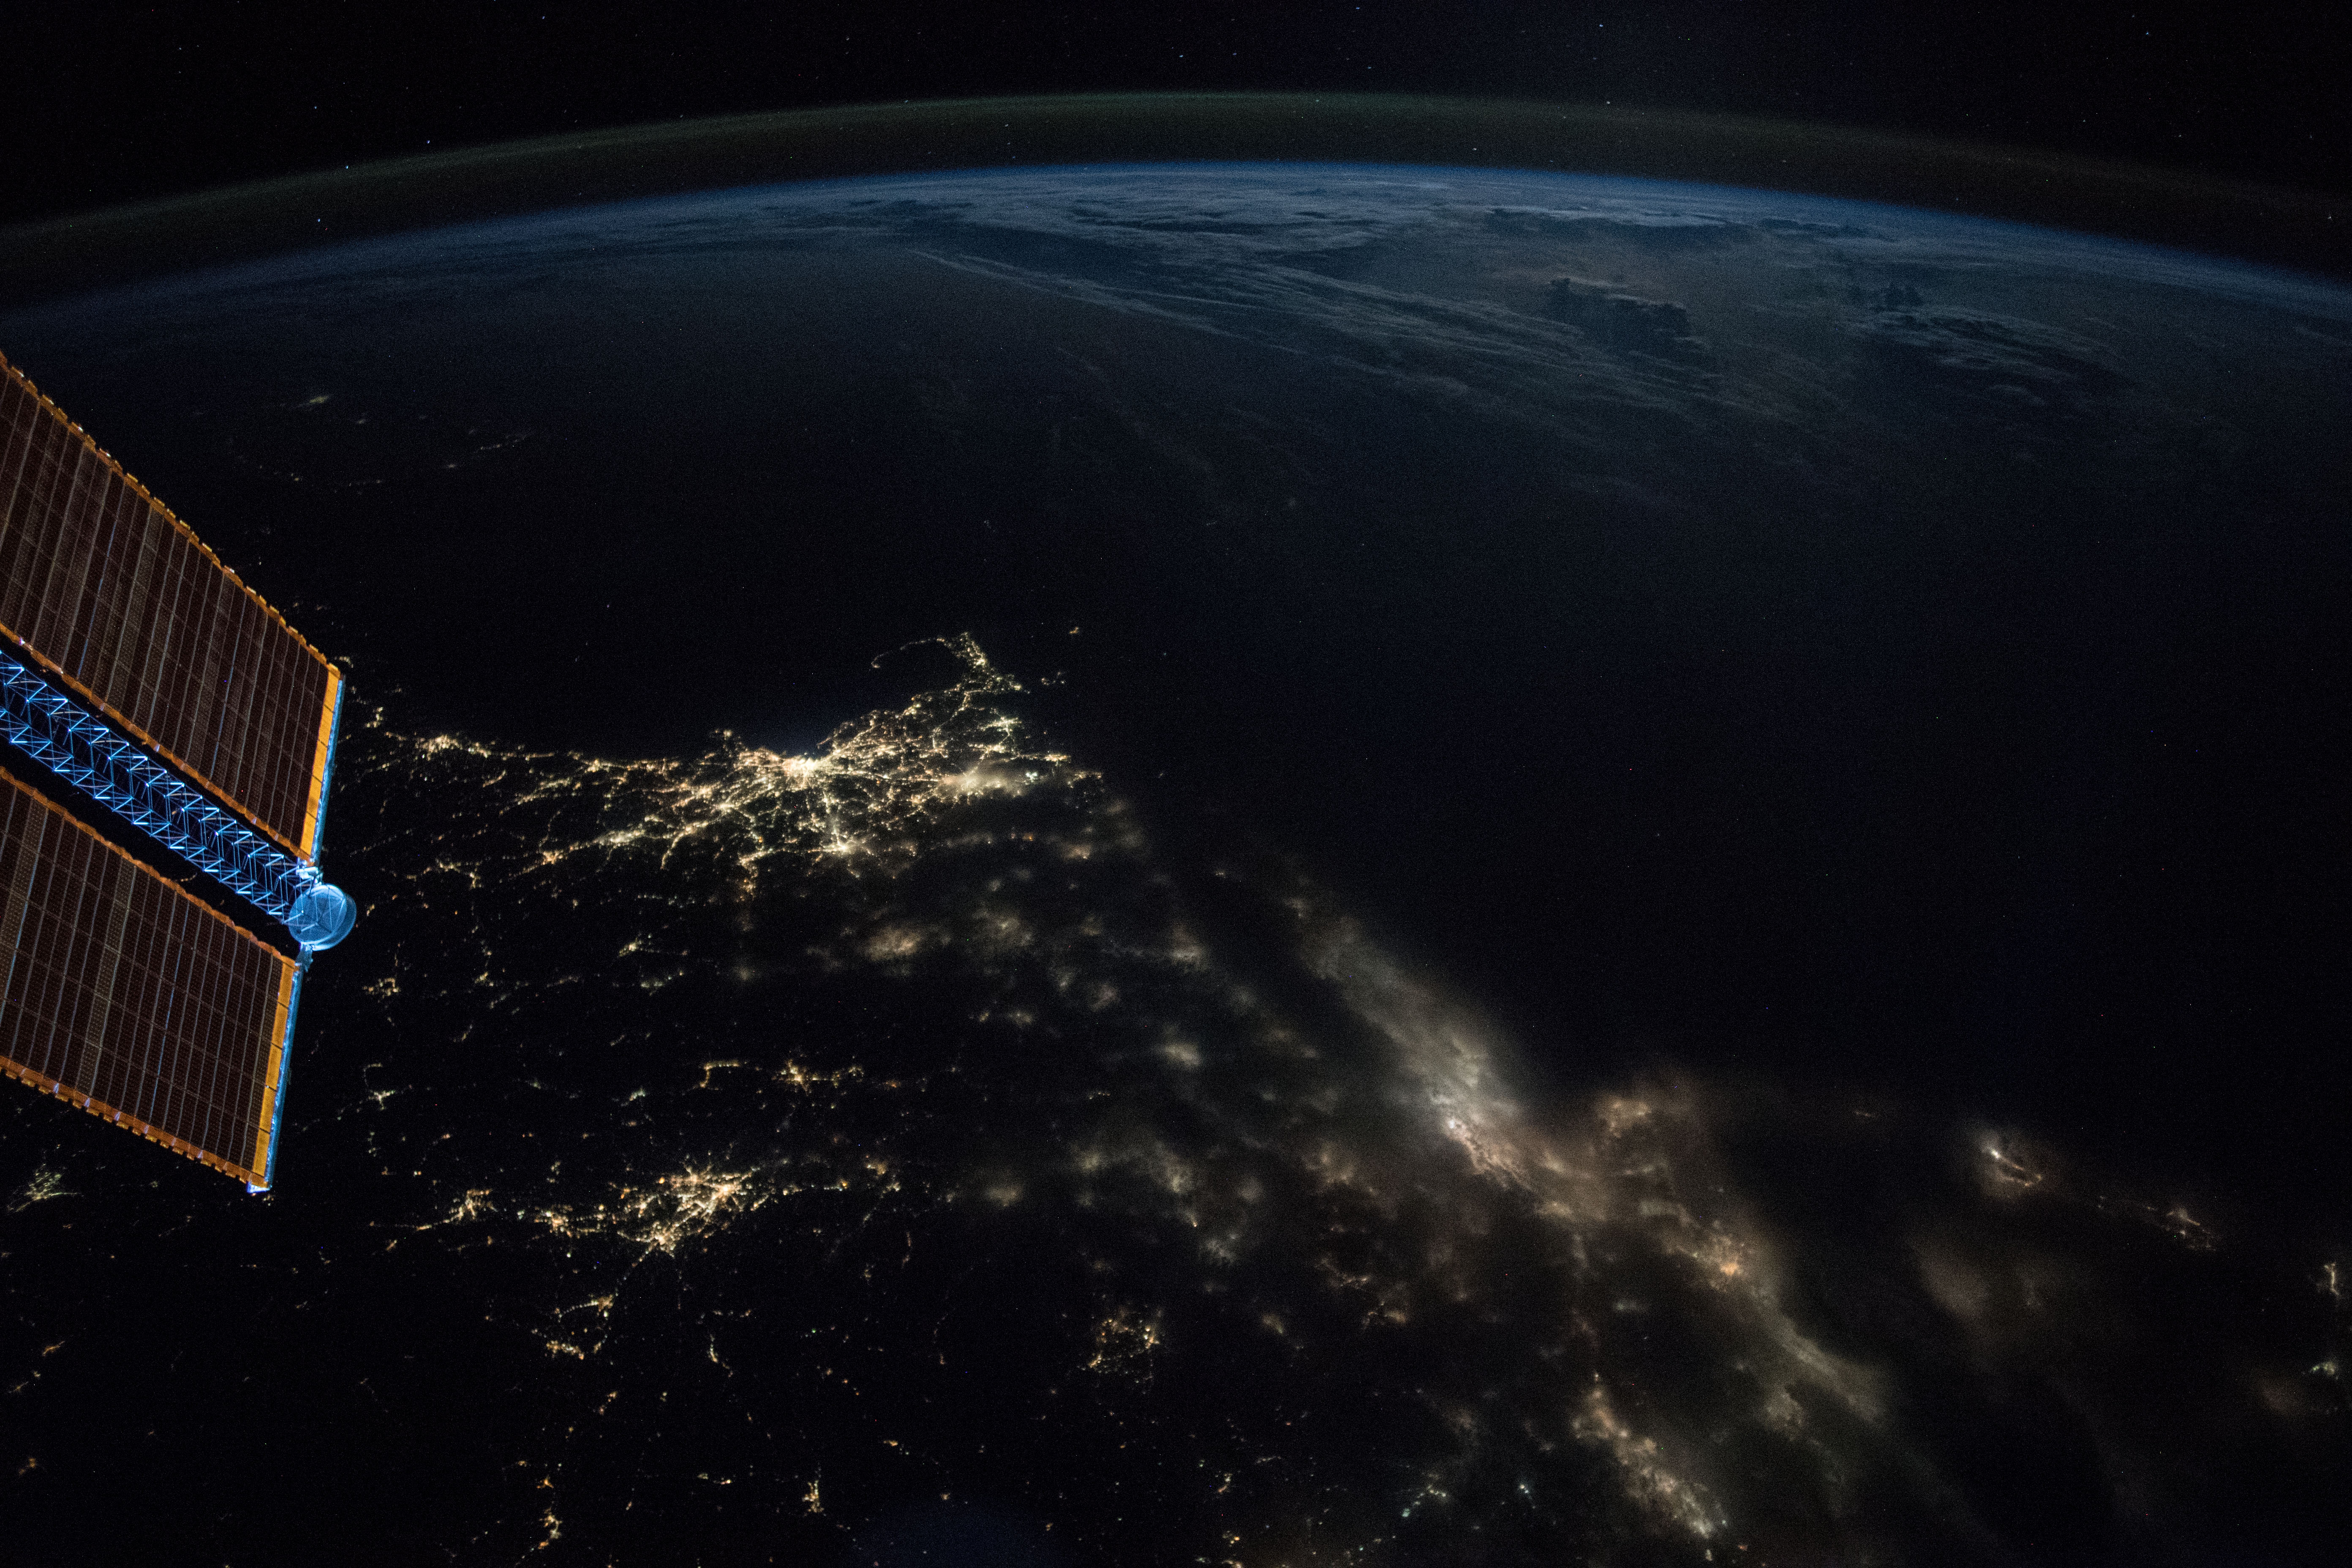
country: USA-RHODE ISLAND
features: NEW SHOREHAM, LONG ISLAND, BOSTON CITY, RHODE ISLAND, CAPE COD BAY, BLOCK ISLAND, NEW BEDFORD CITY, BUZZARDS BAY, PROVIDENCE CITY, EARTH LIMB, NIGHT
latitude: 41.2
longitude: -71.7
